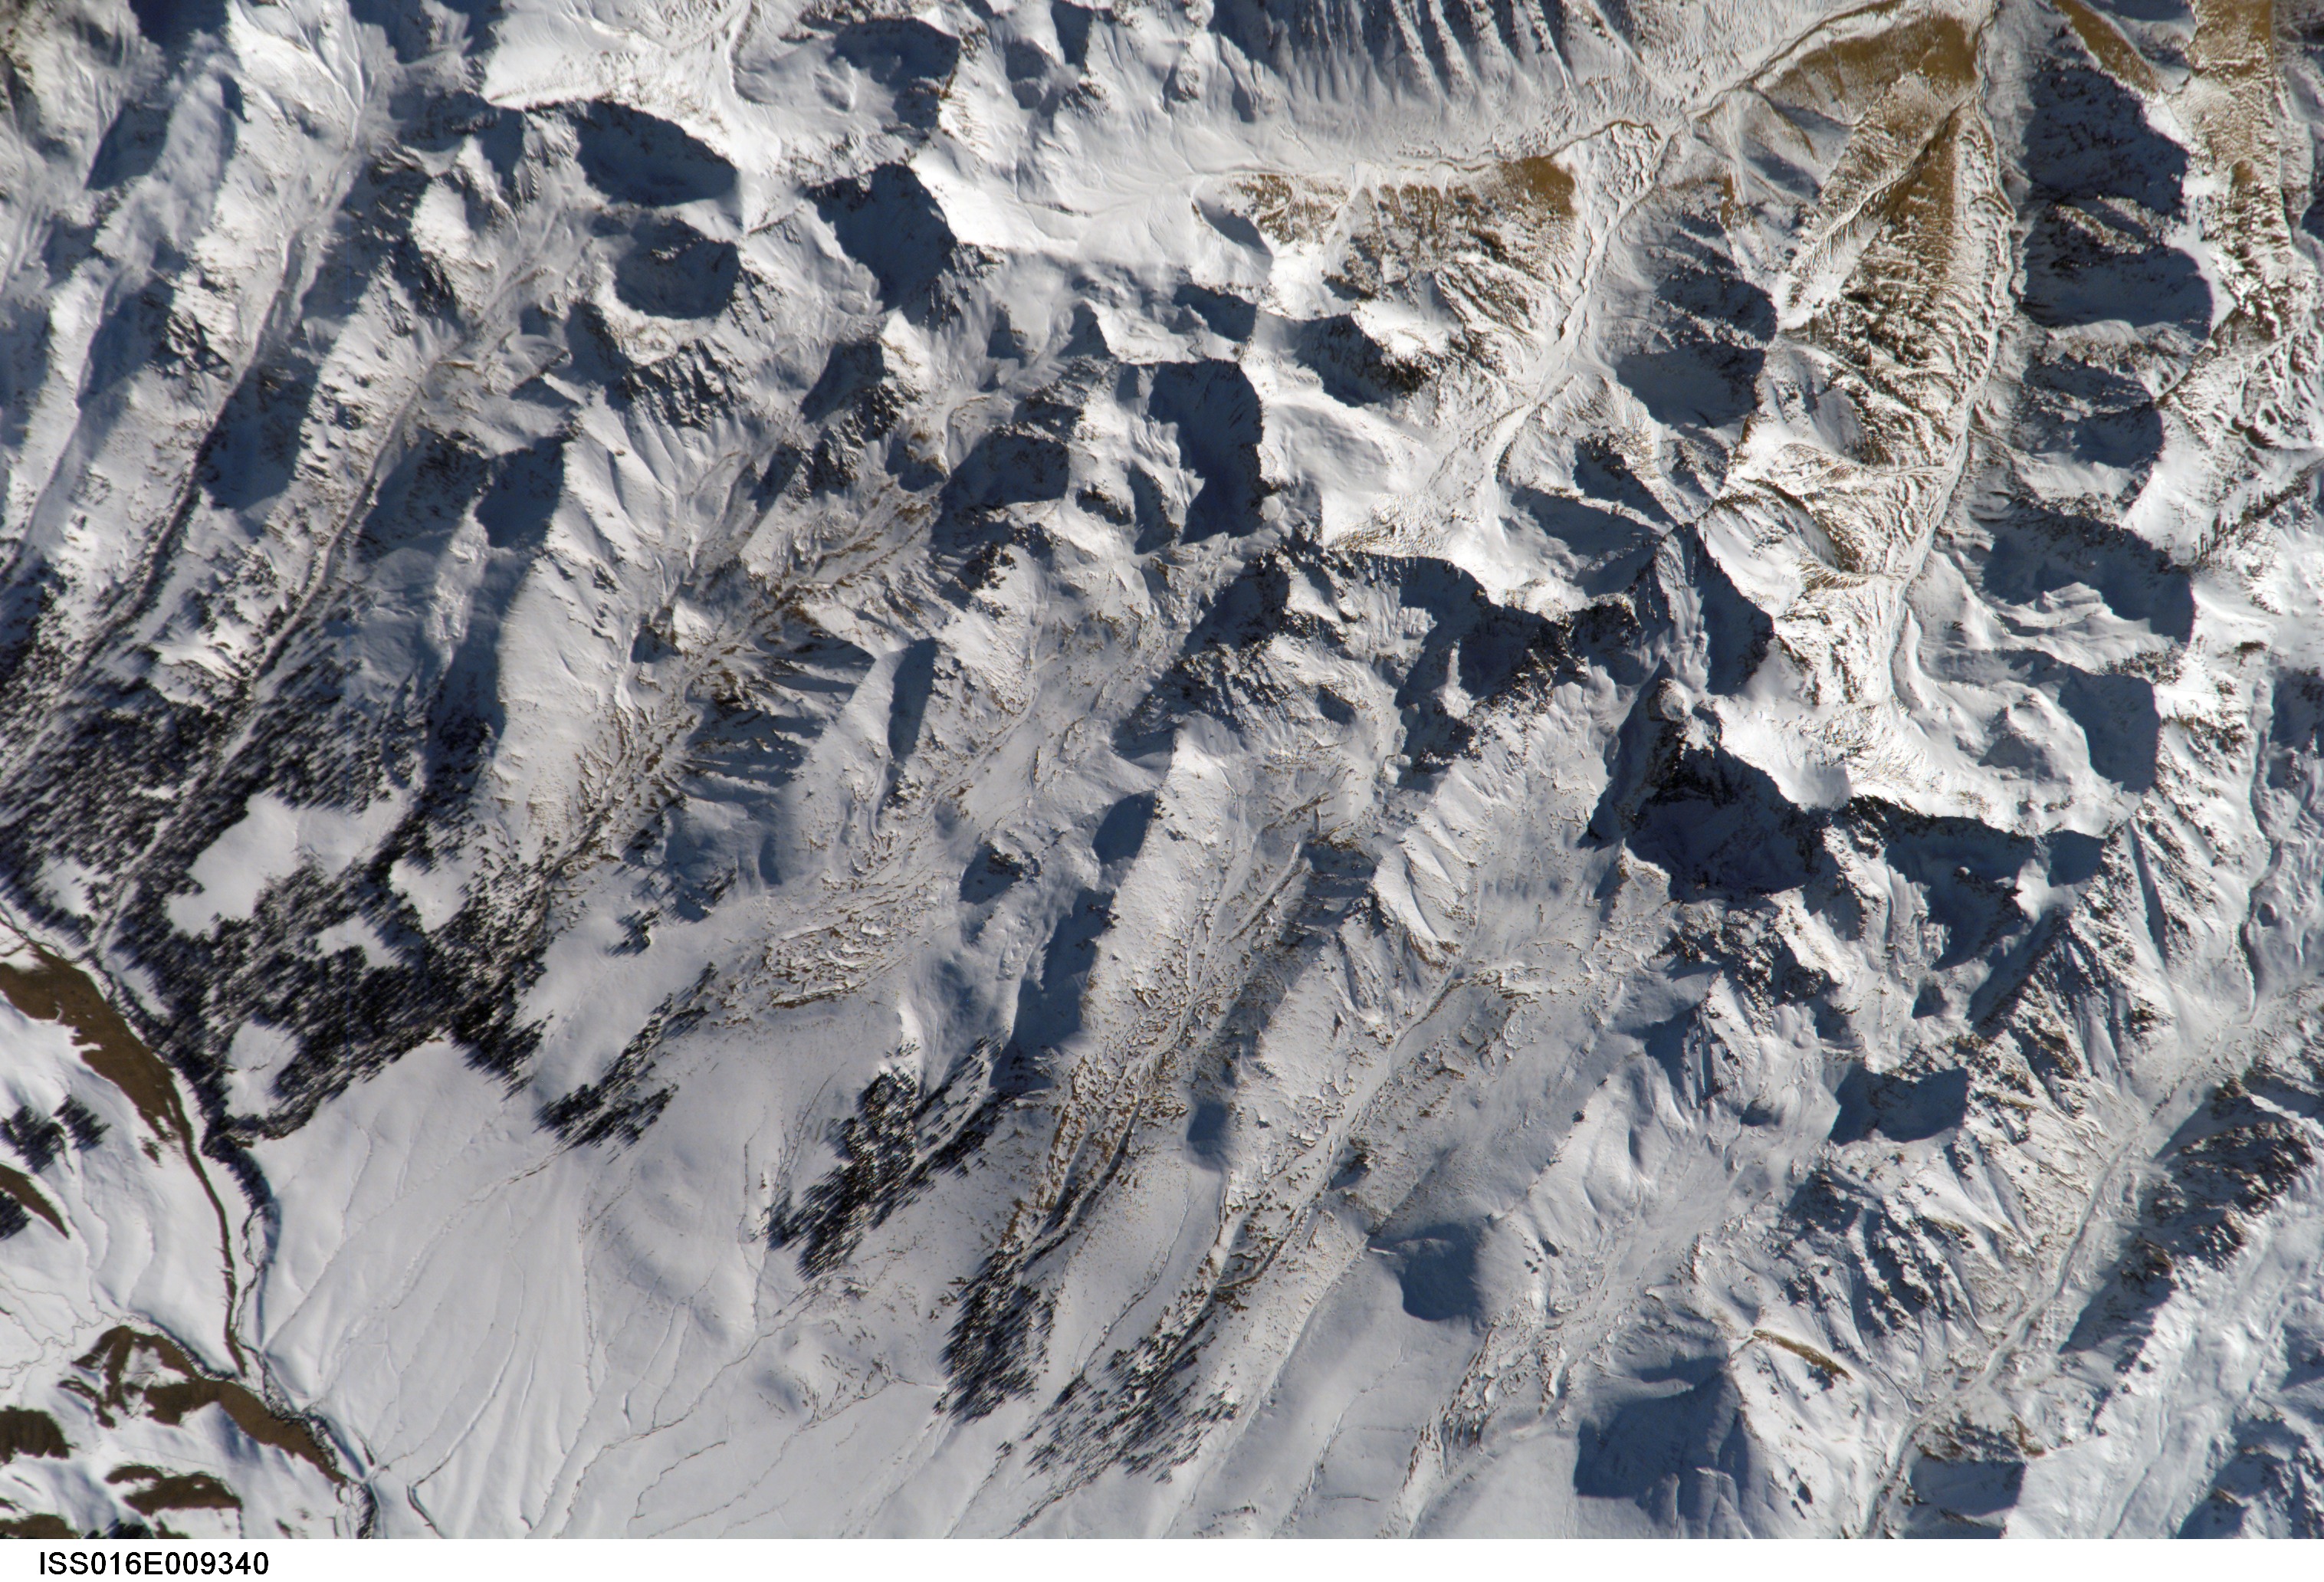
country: CHINA
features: TIAN SHAN MTS., KUNES R., SNOW
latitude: 43.2
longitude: 84.1
